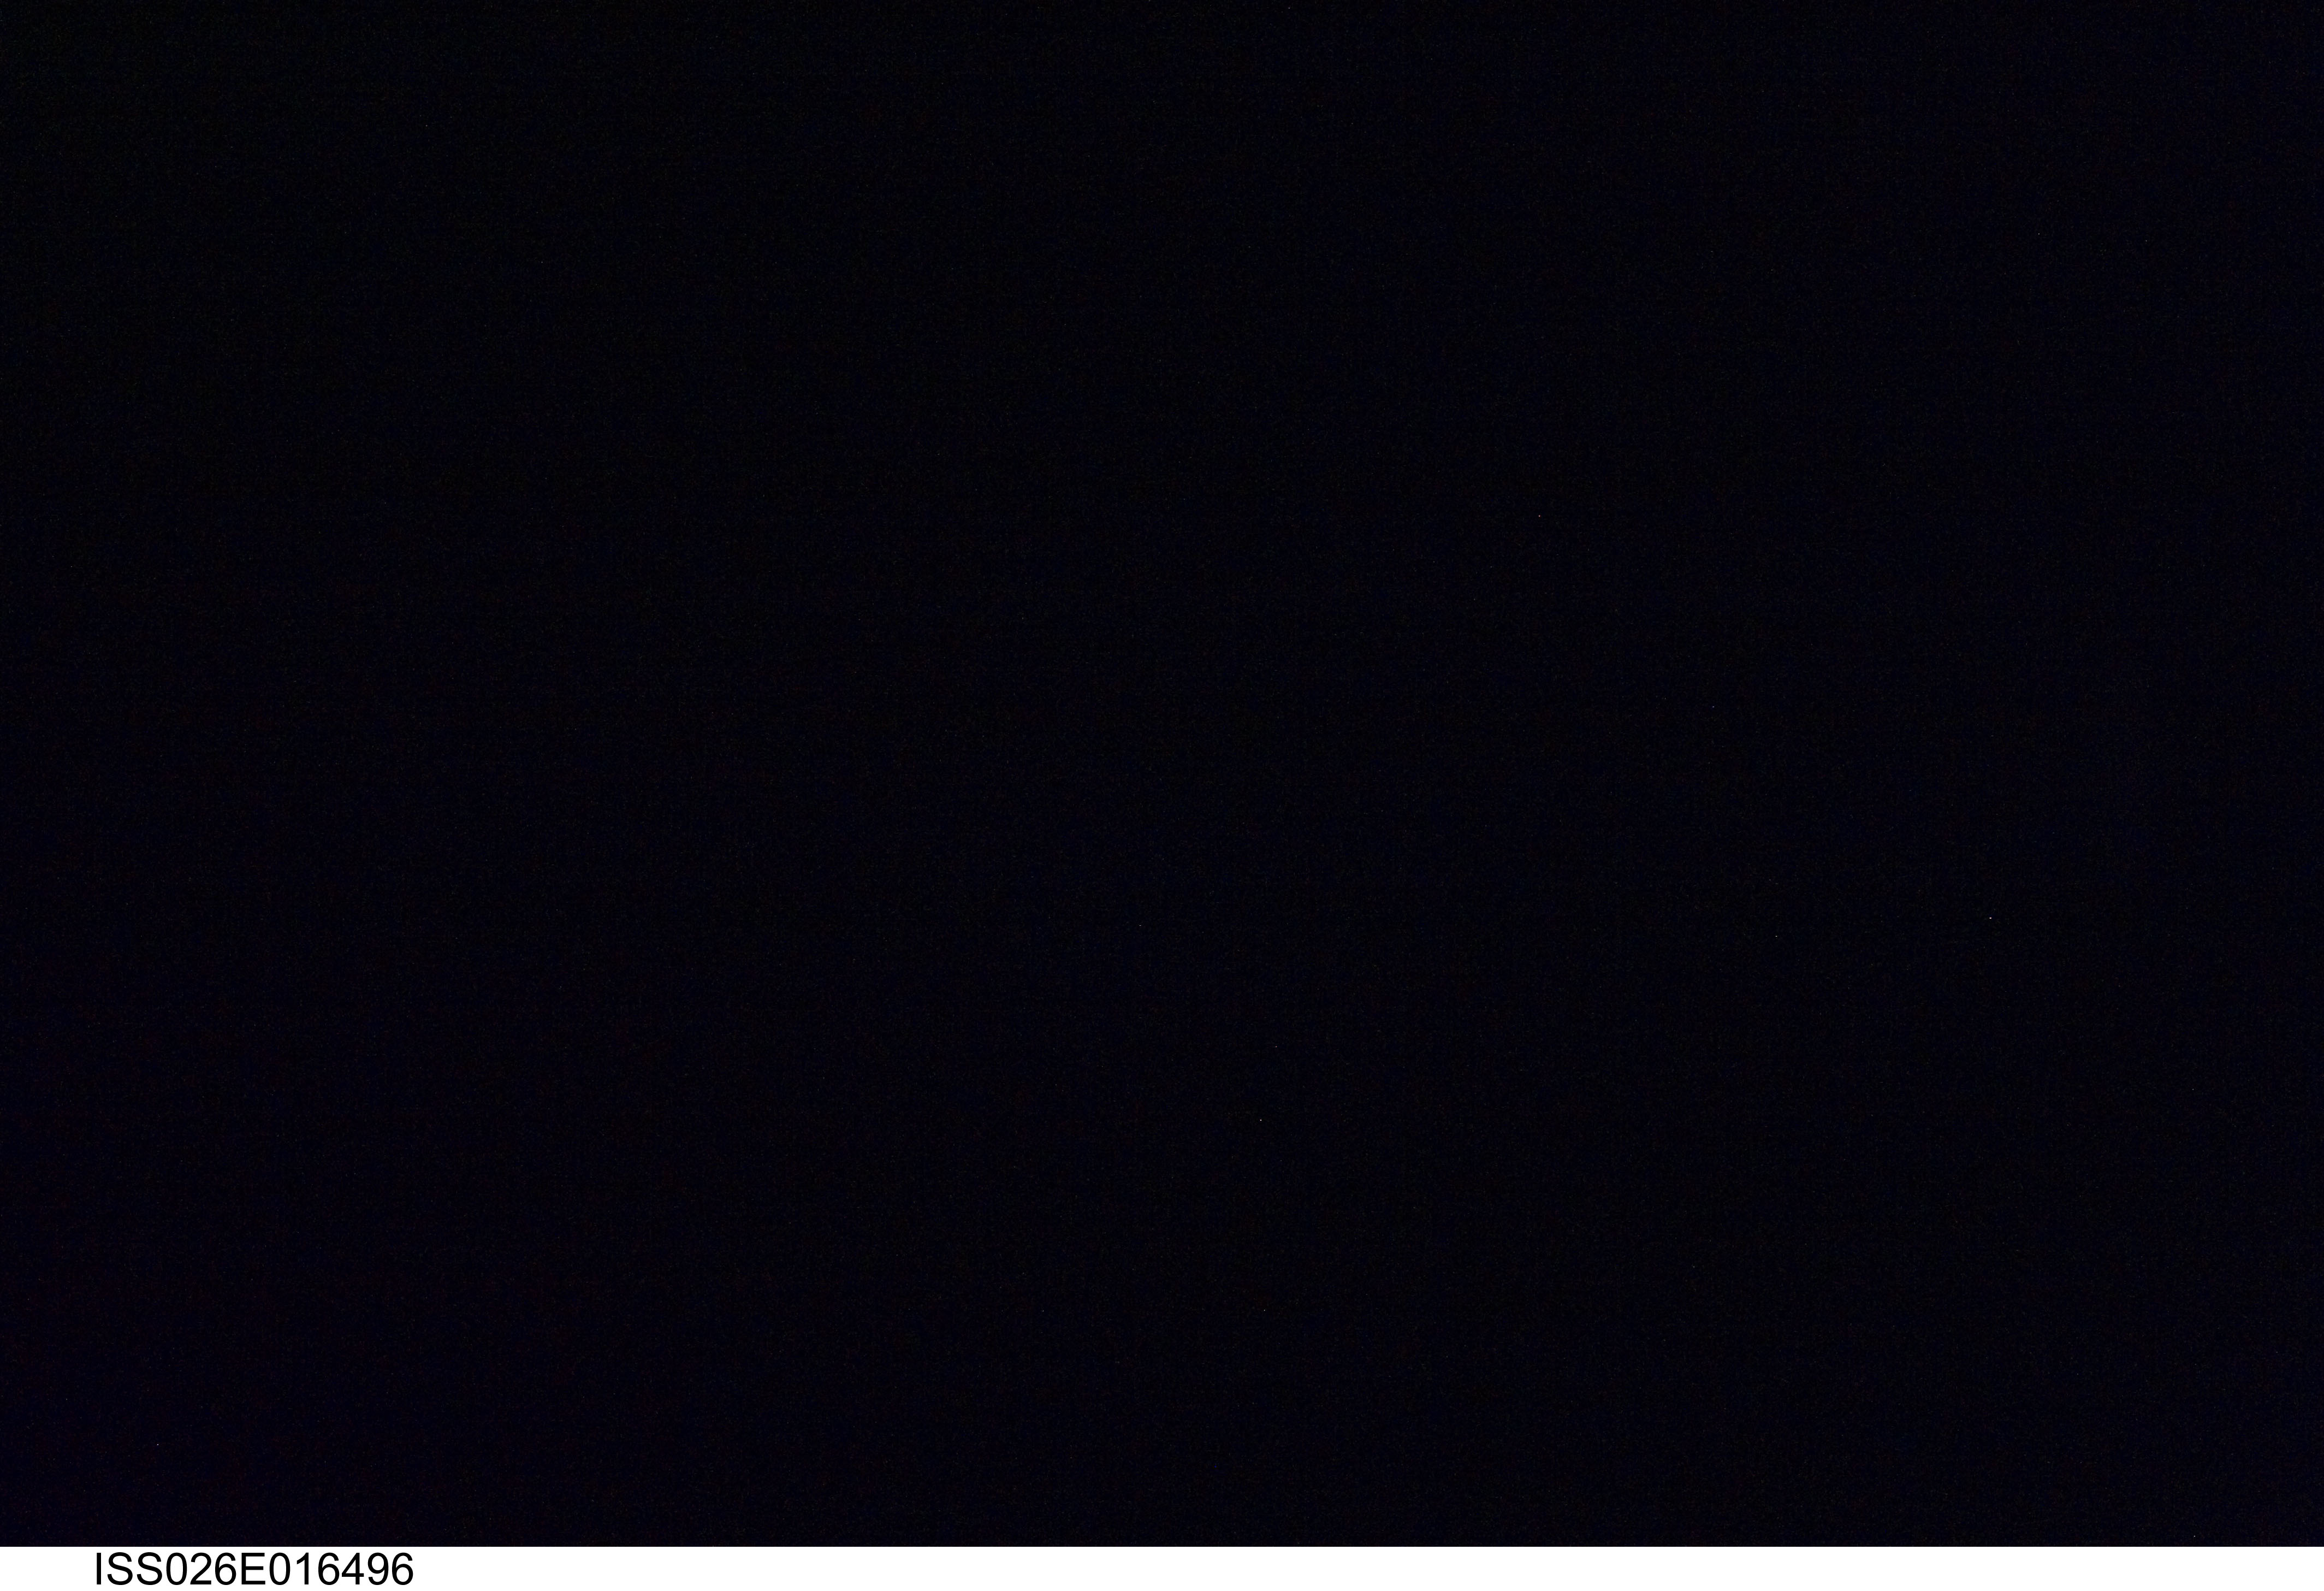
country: SOUTH AMERICA
